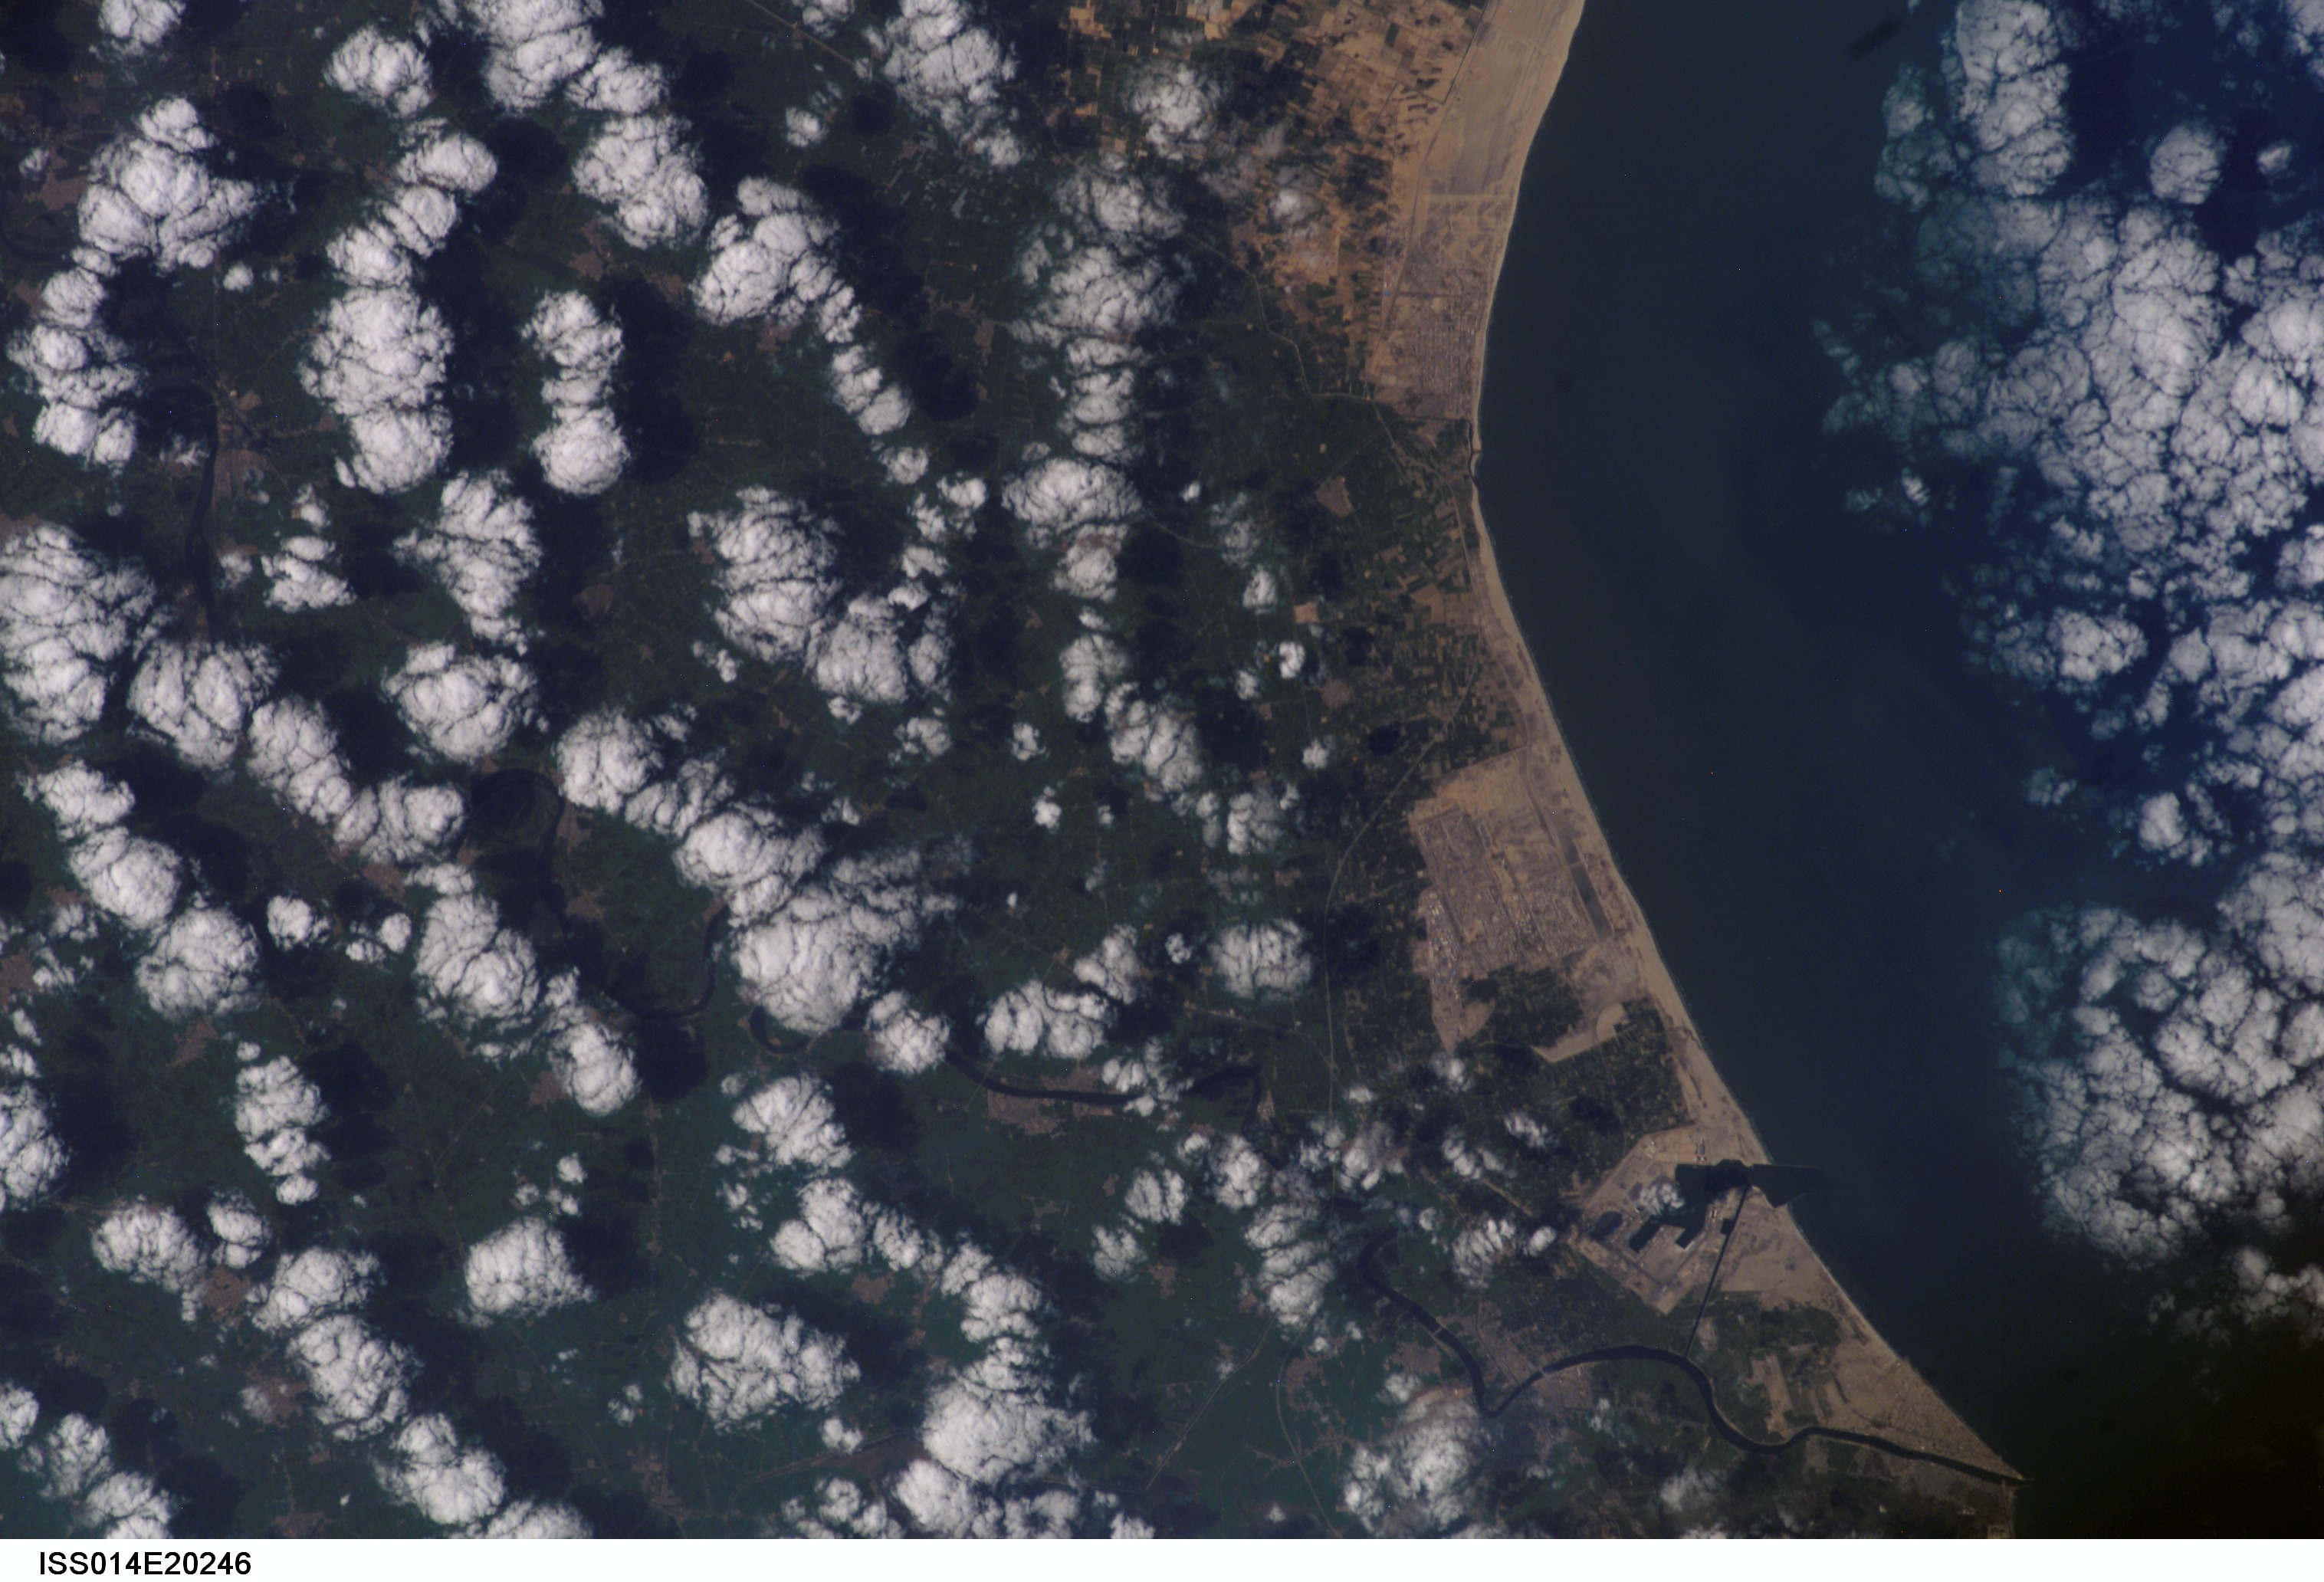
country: EGYPT
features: AL BUSAYLAH, NILE RIVER DELTA
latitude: 31.4
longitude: 31.6
